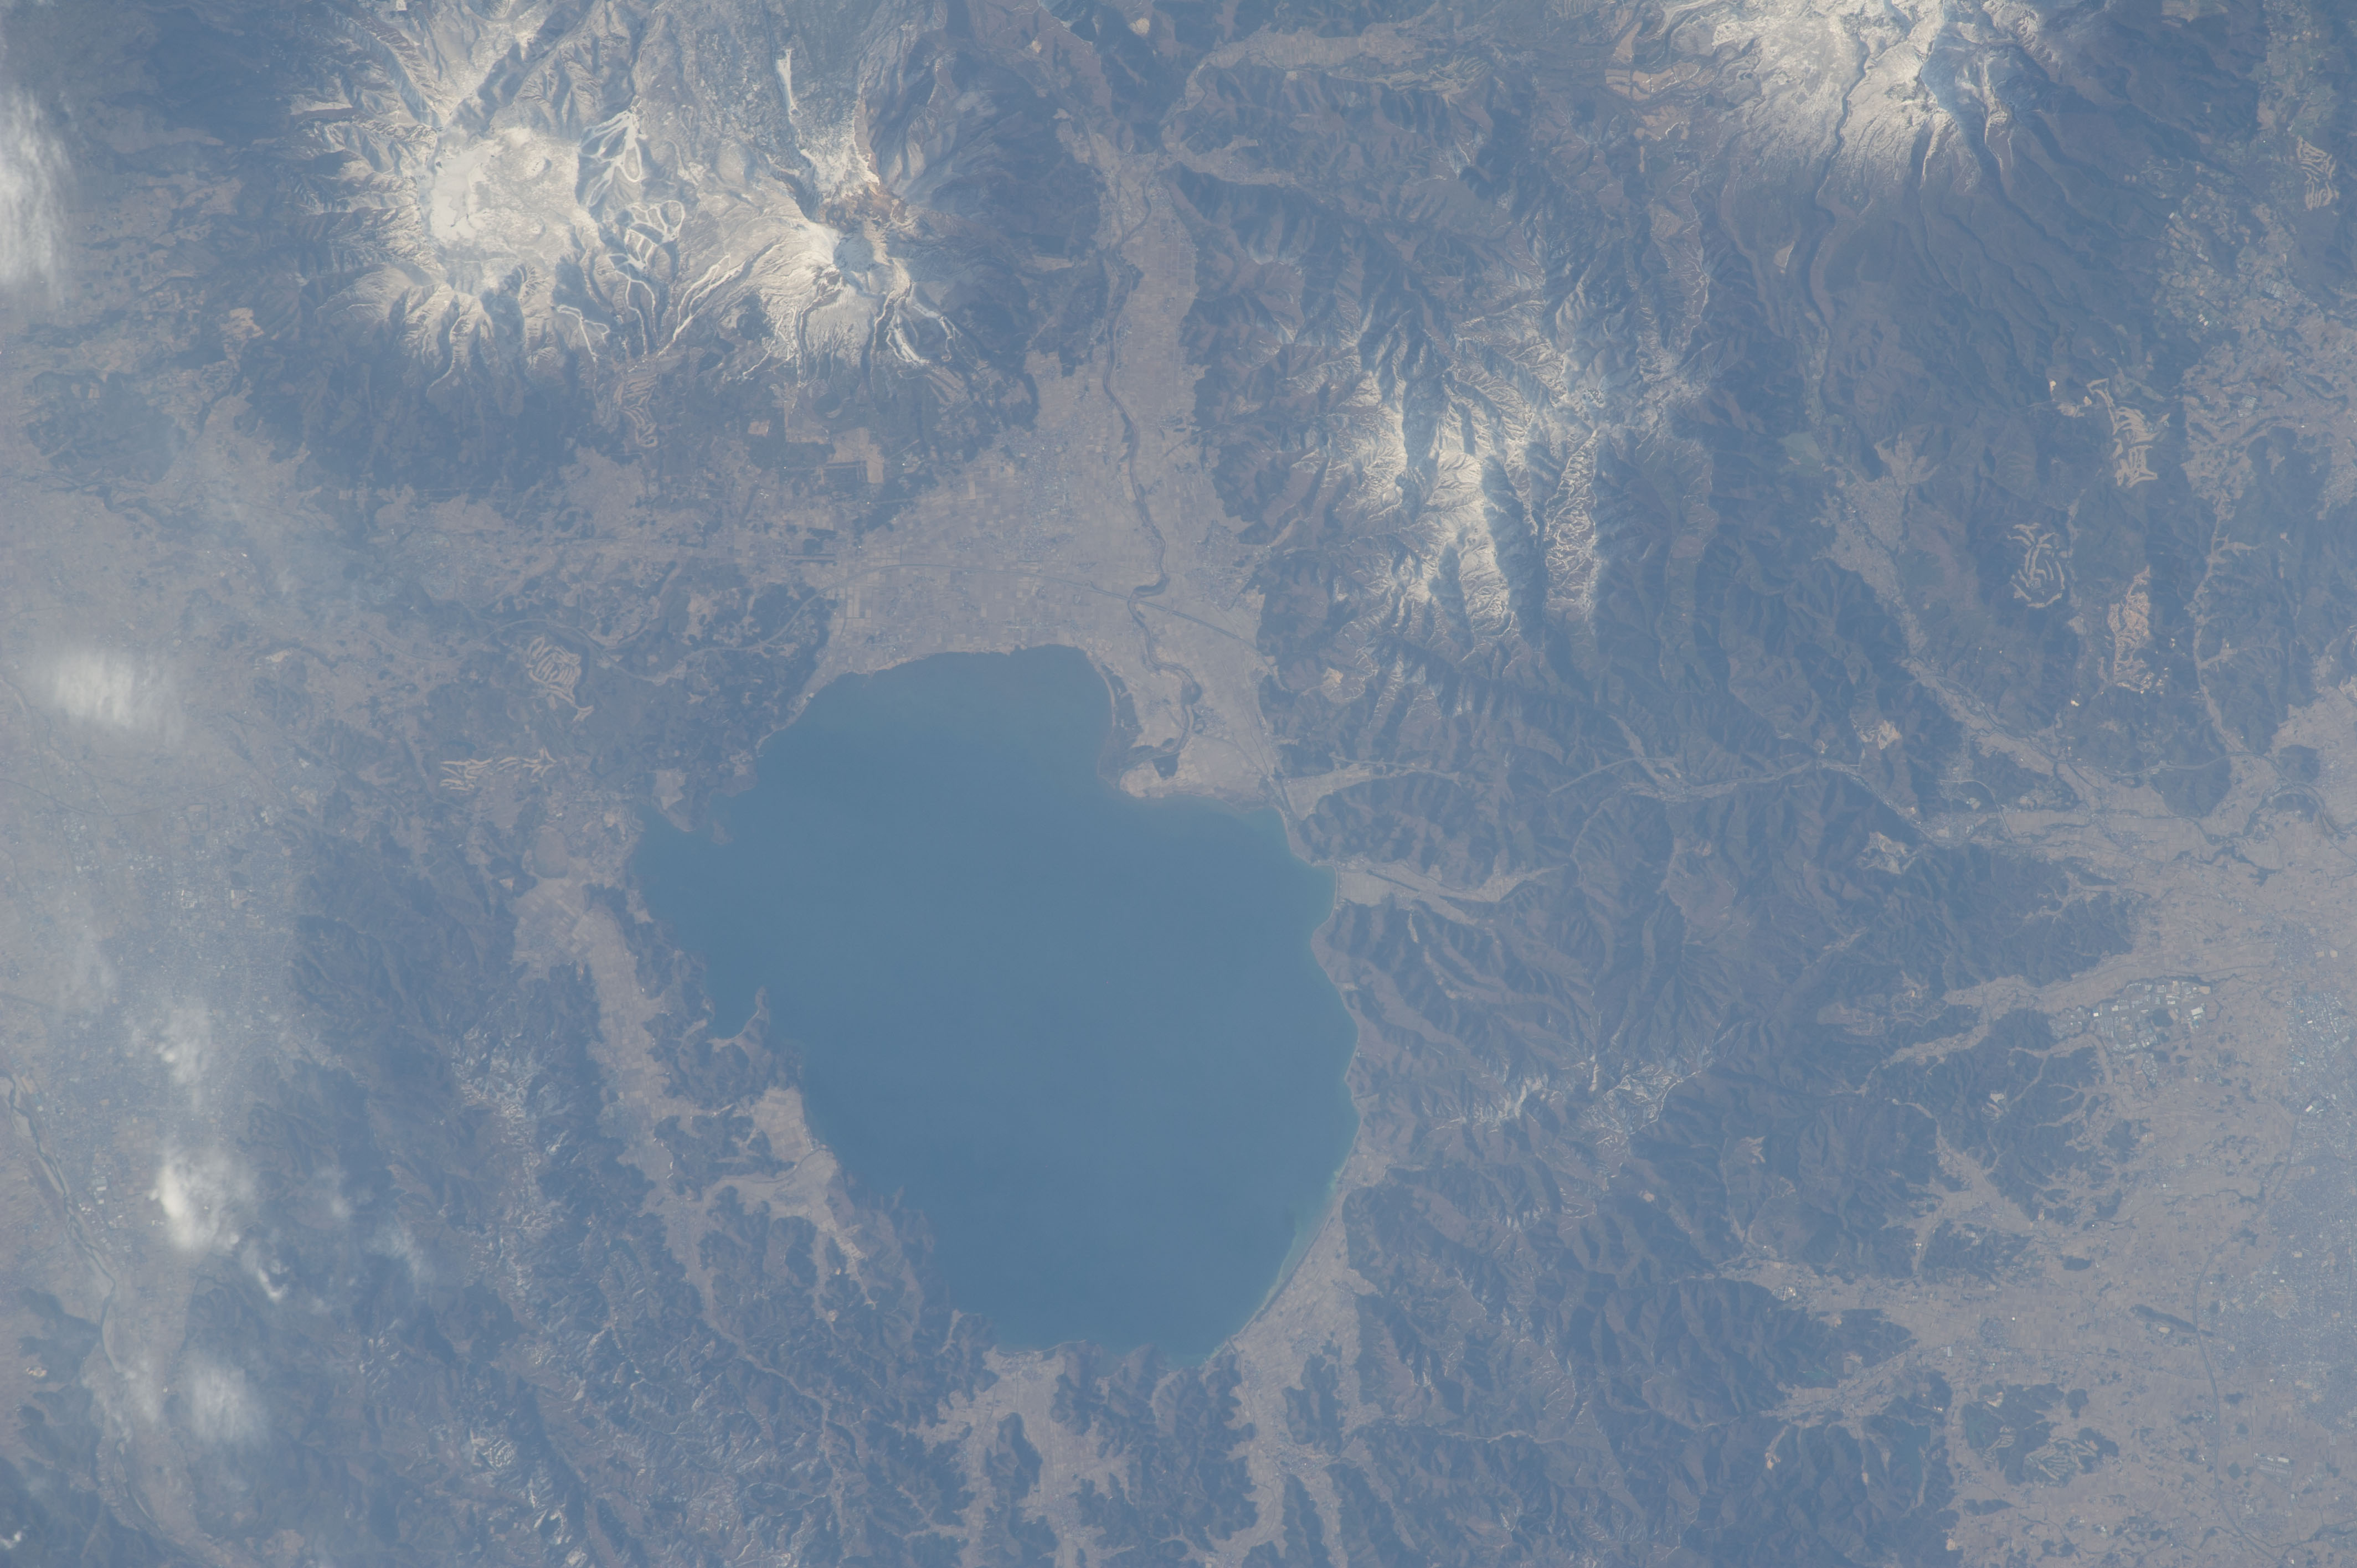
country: JAPAN
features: MT BANDAI, MT ADATARA, LAKE INAWASHIRO, KORIYAMA, BANDAI, INAWASHIRO, FUTATSUMORI
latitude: 37.5
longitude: 140.1
